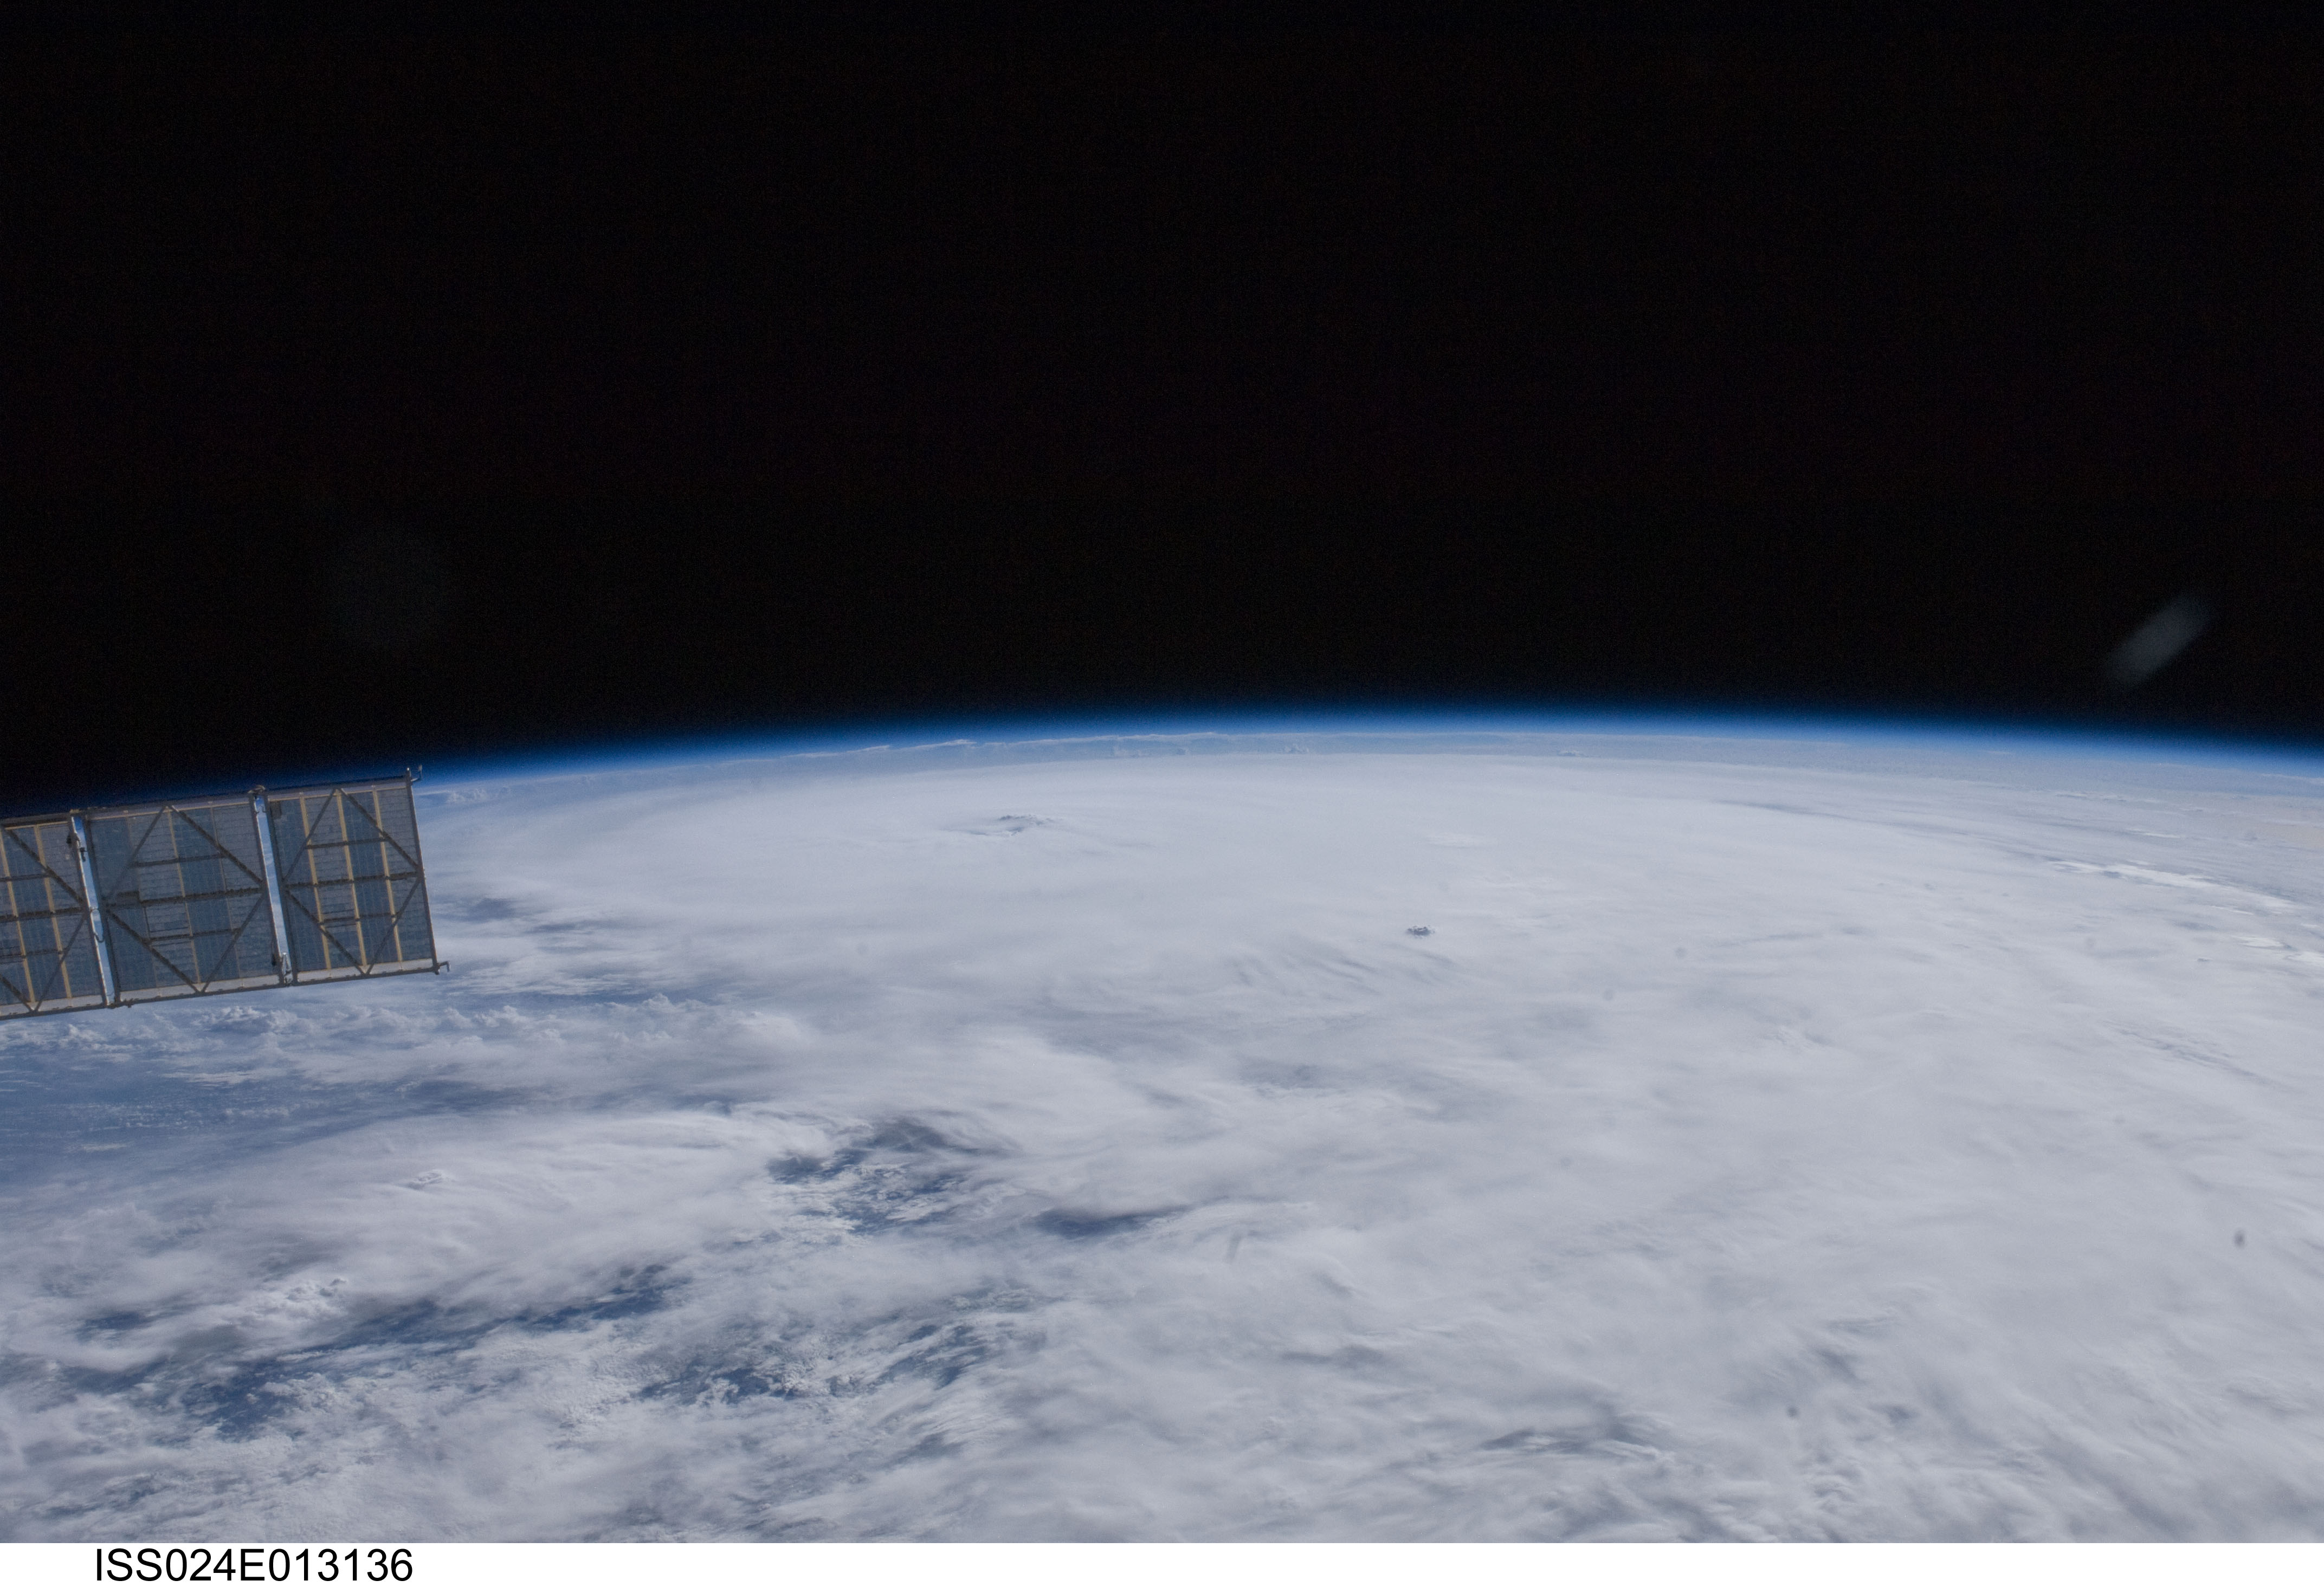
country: ATLANTIC OCEAN
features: PAN-HURRICANE EARL, EYE, SPIRAL BANDS, SEA SURFACE GLINT, ISS
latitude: 26.5
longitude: -73.5
